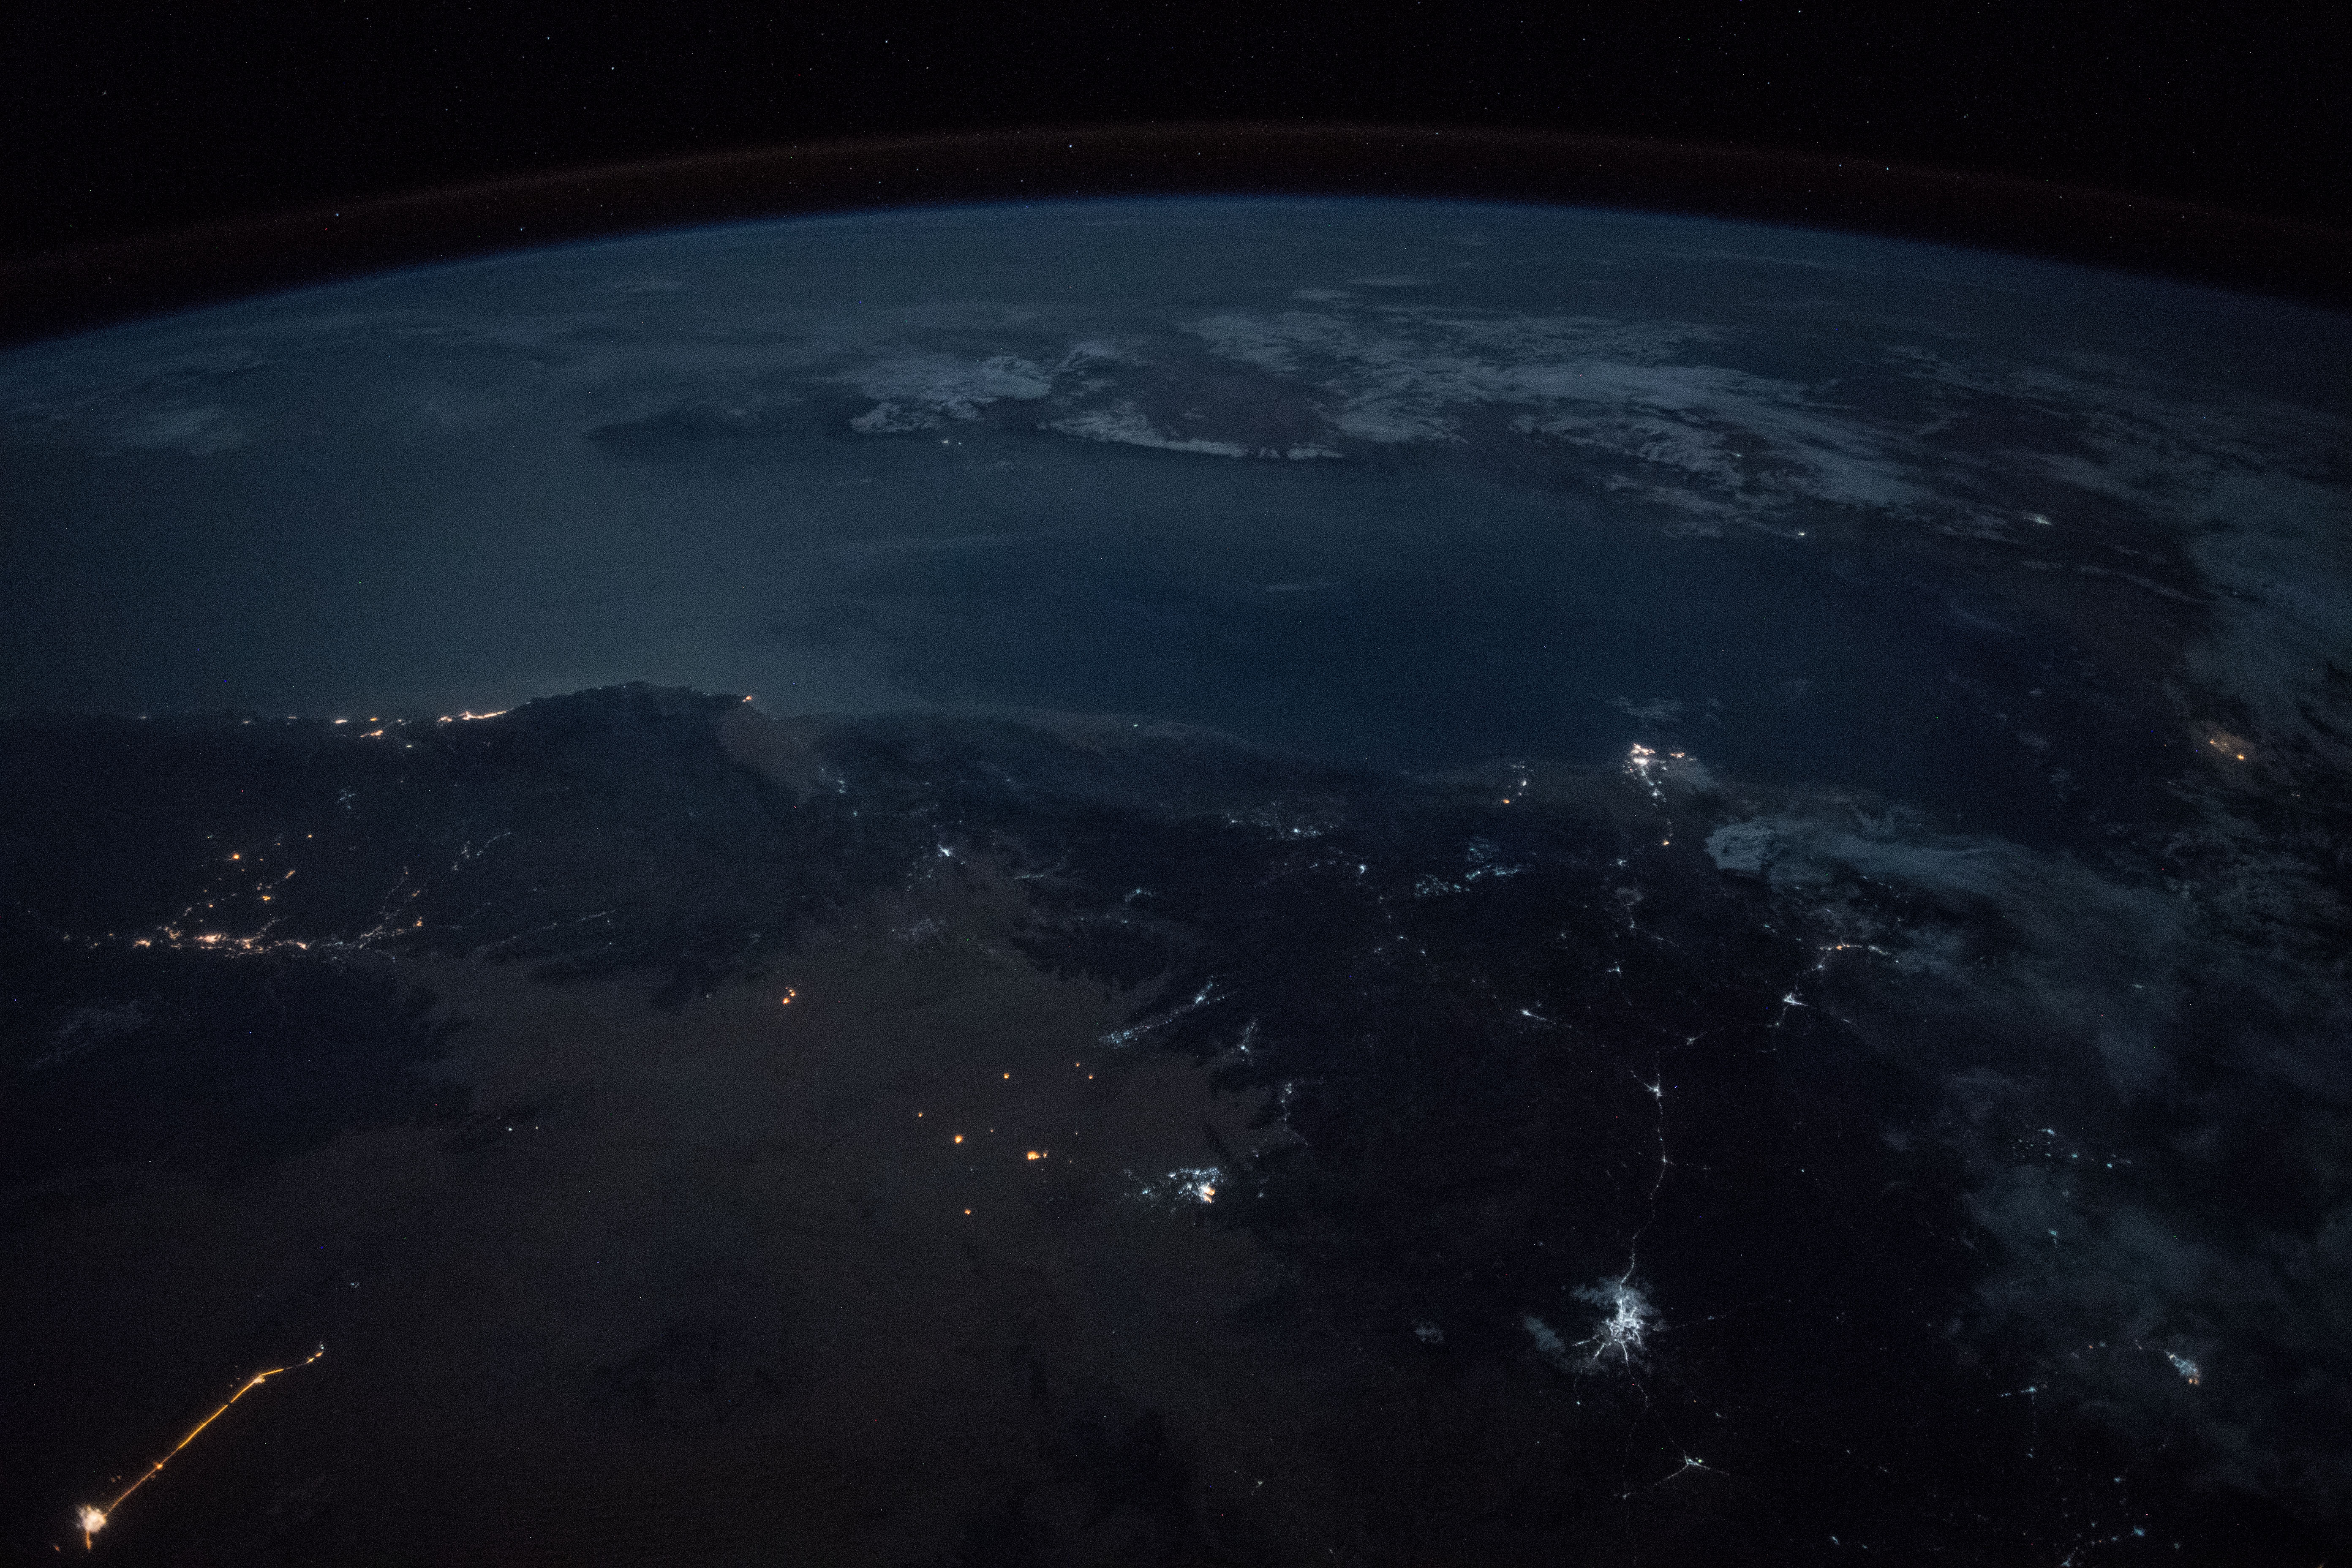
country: YEMEN
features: HADHRAMAUT MOUNTAINS, AL MUKALLA, OGO MOUNTAINS, NIGHT, EARTH LIMB
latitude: 13.7
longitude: 46.6
